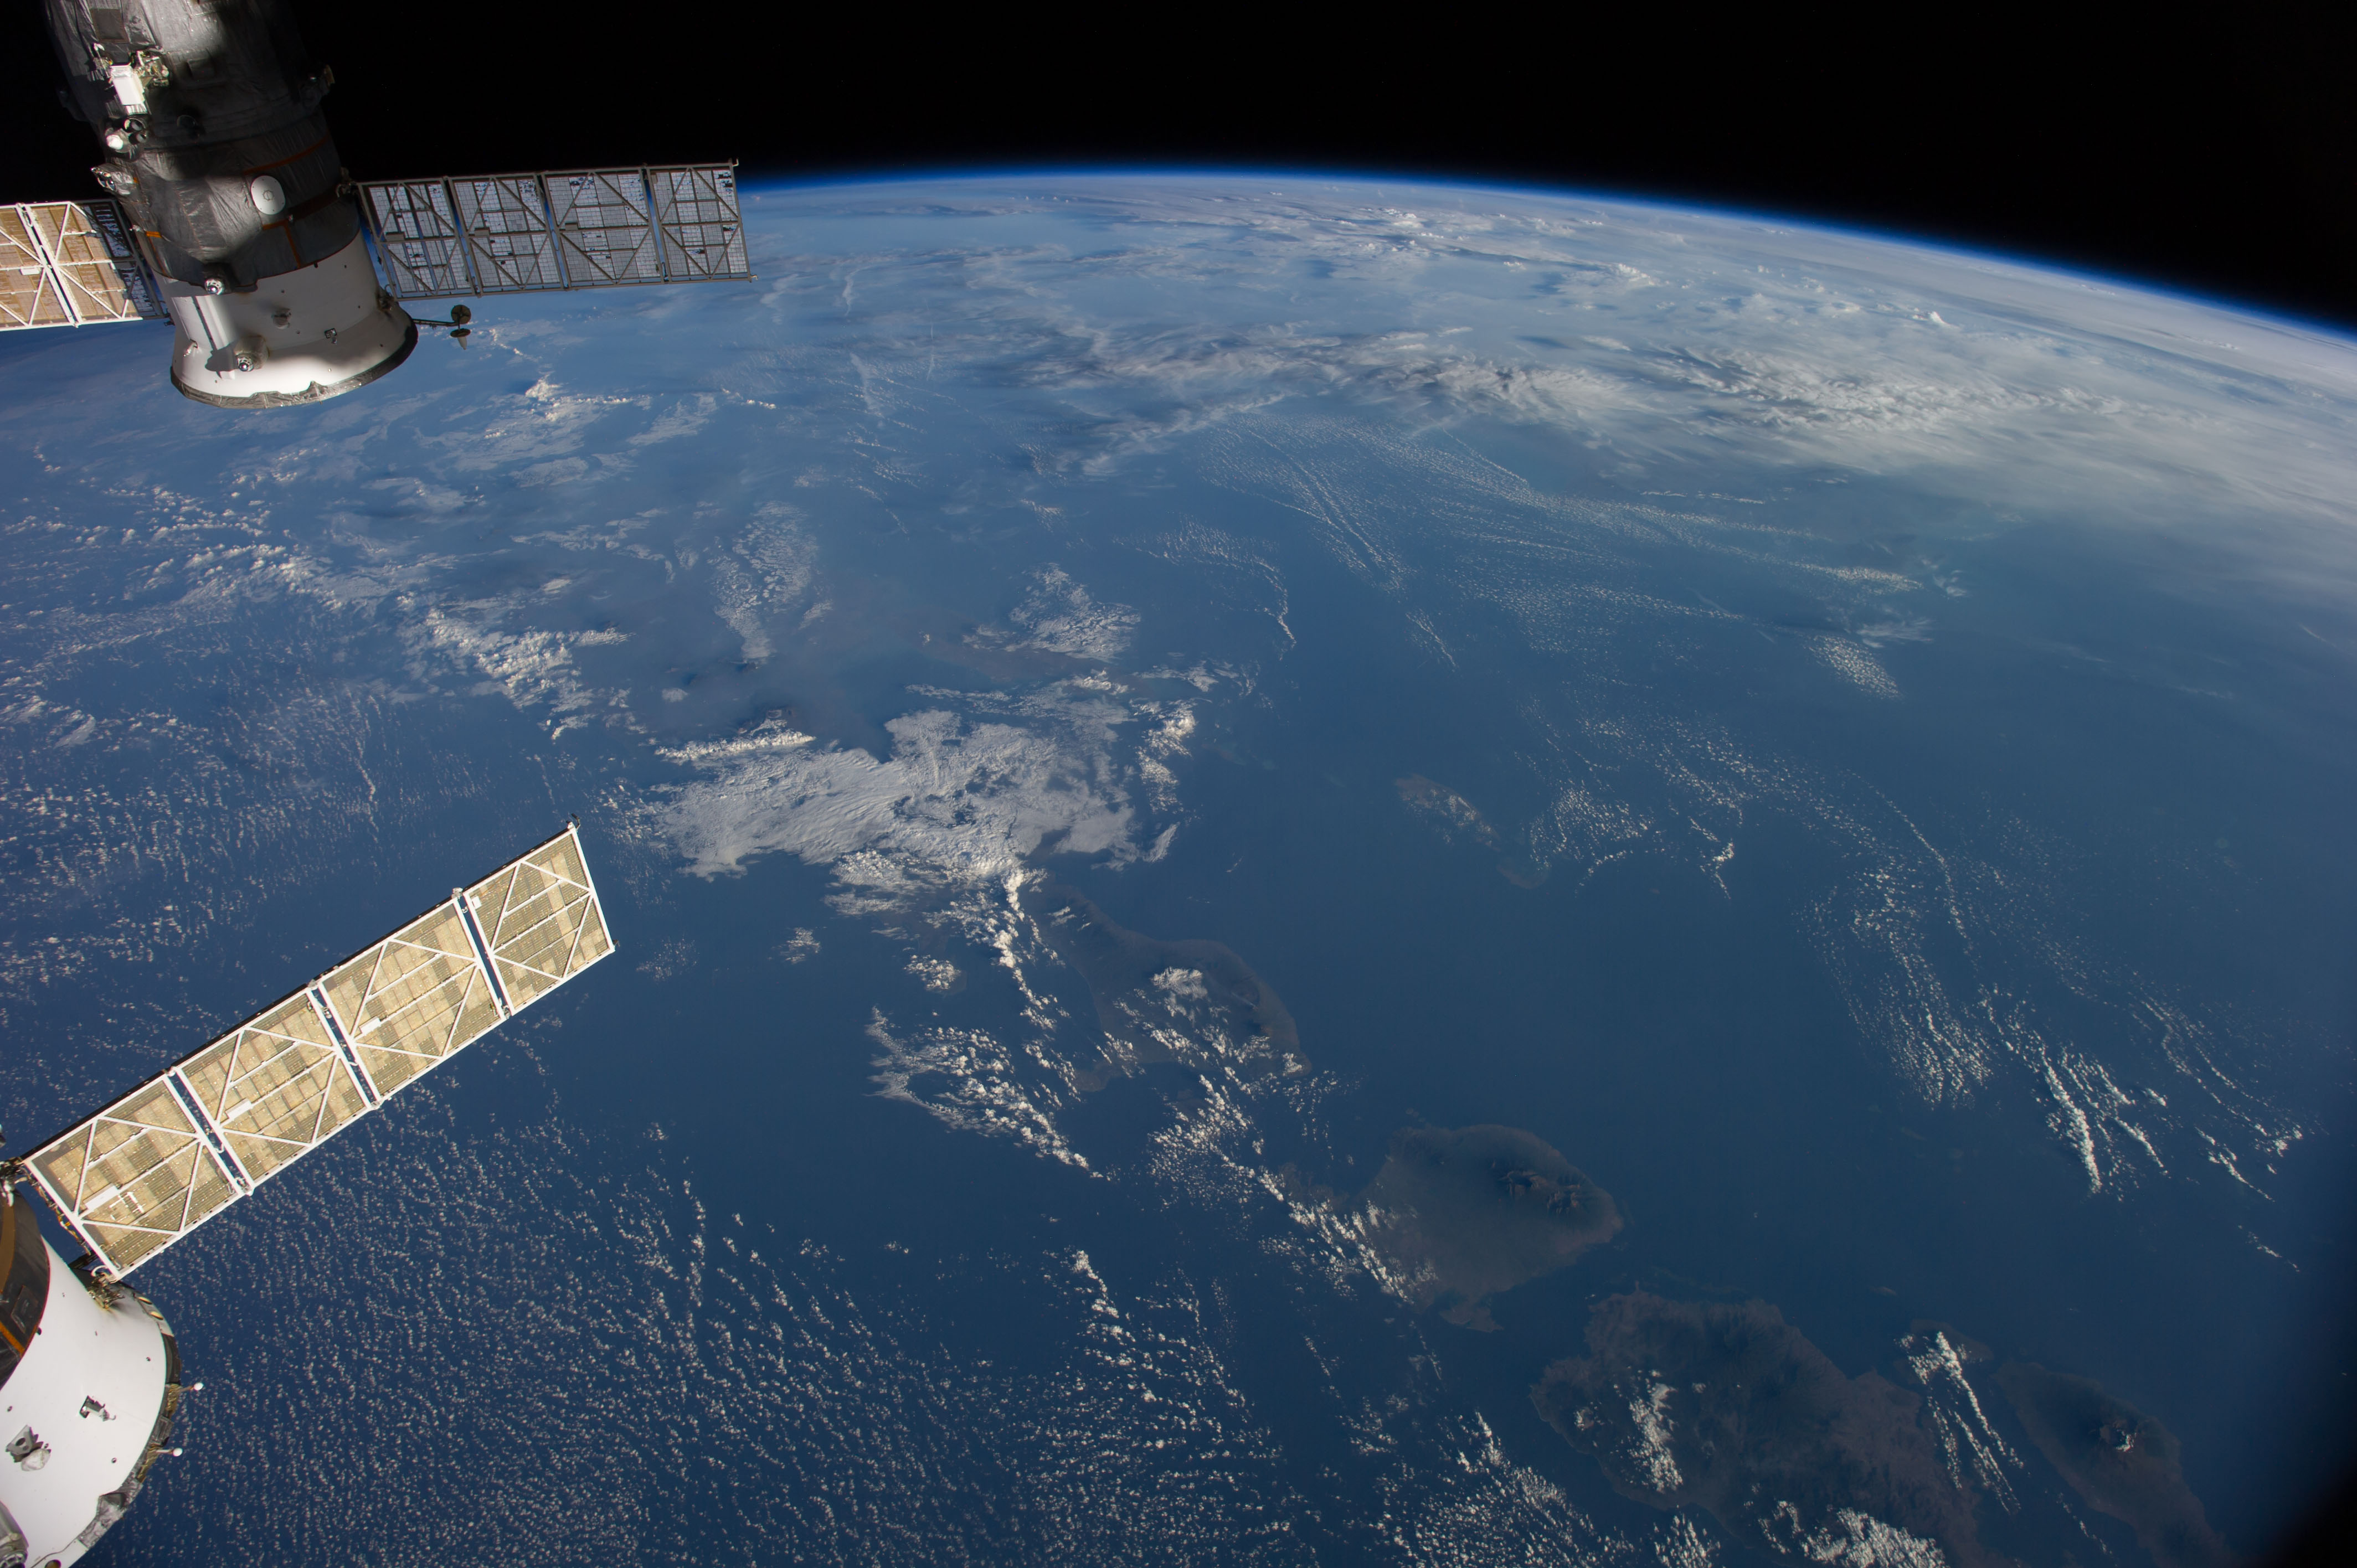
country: INDONESIA-J
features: BALI, W. NUSA TENGGARA, BALI S., JAVA S., ATMOSPHERIC LIMB
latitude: -7.5
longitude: 115.0
